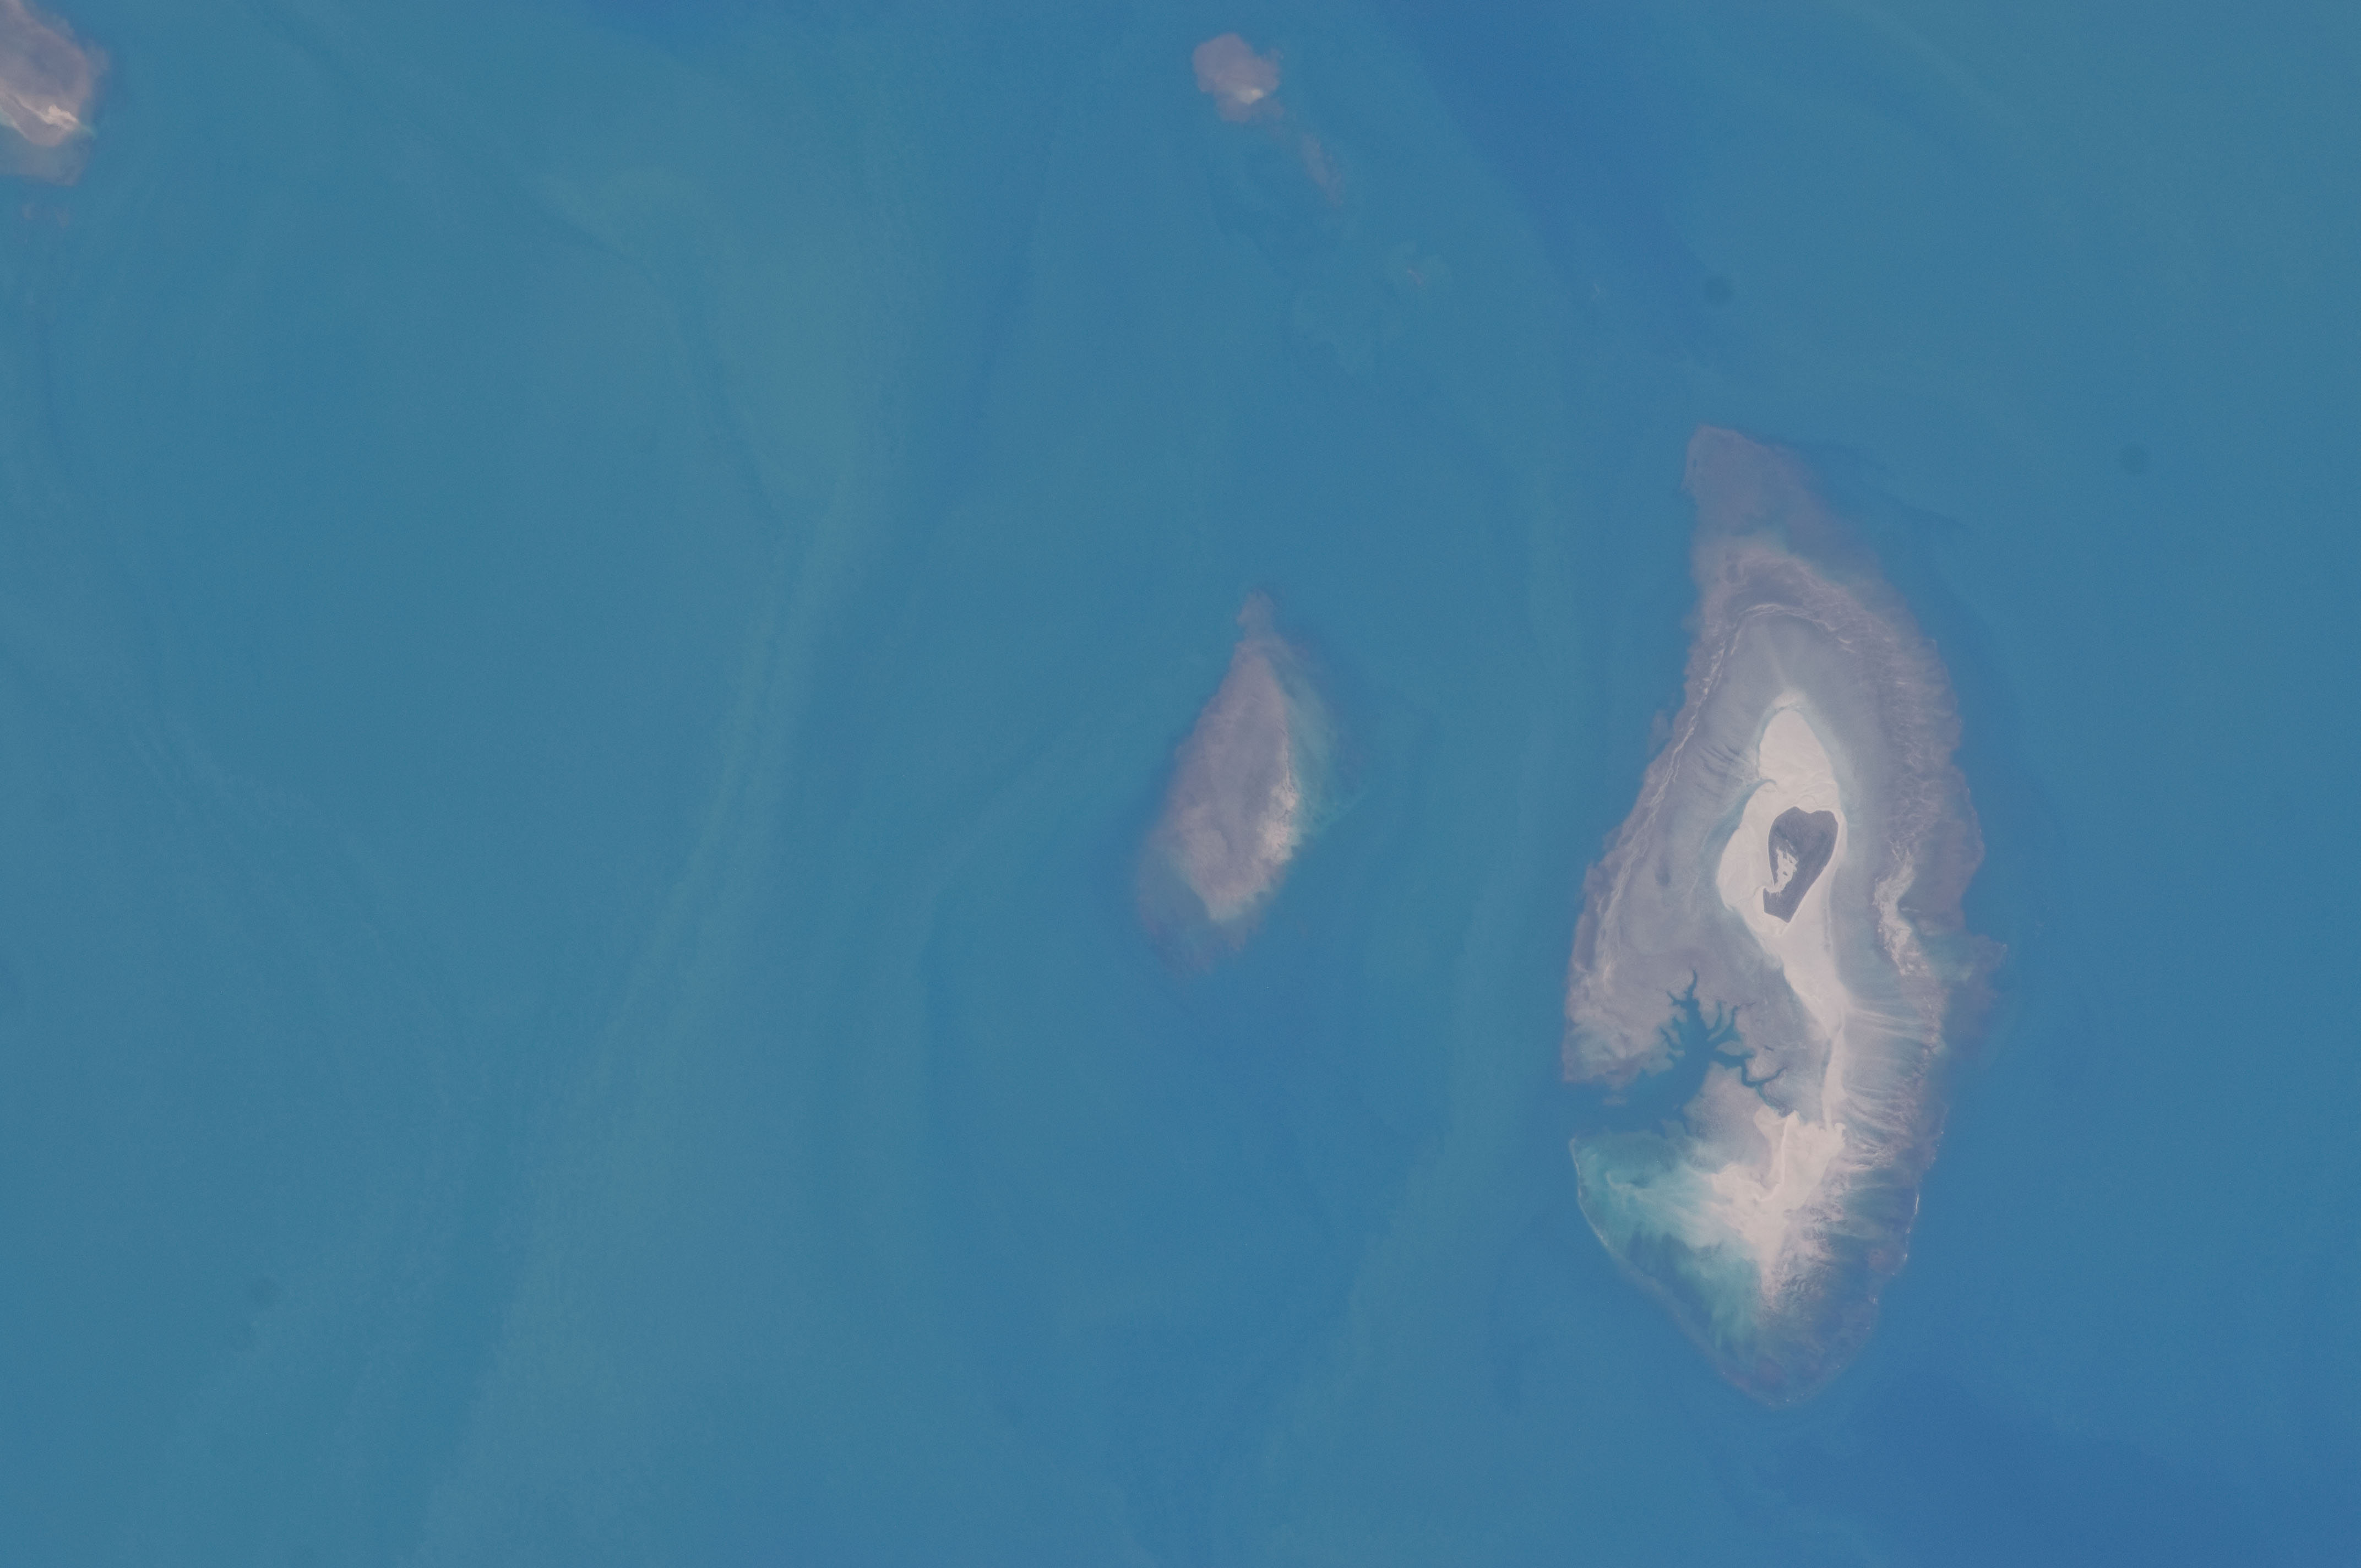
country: AUSTRALIA-WA
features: INDIAN O., ADELE I., CORAL REEF
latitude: -15.5
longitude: 123.2
